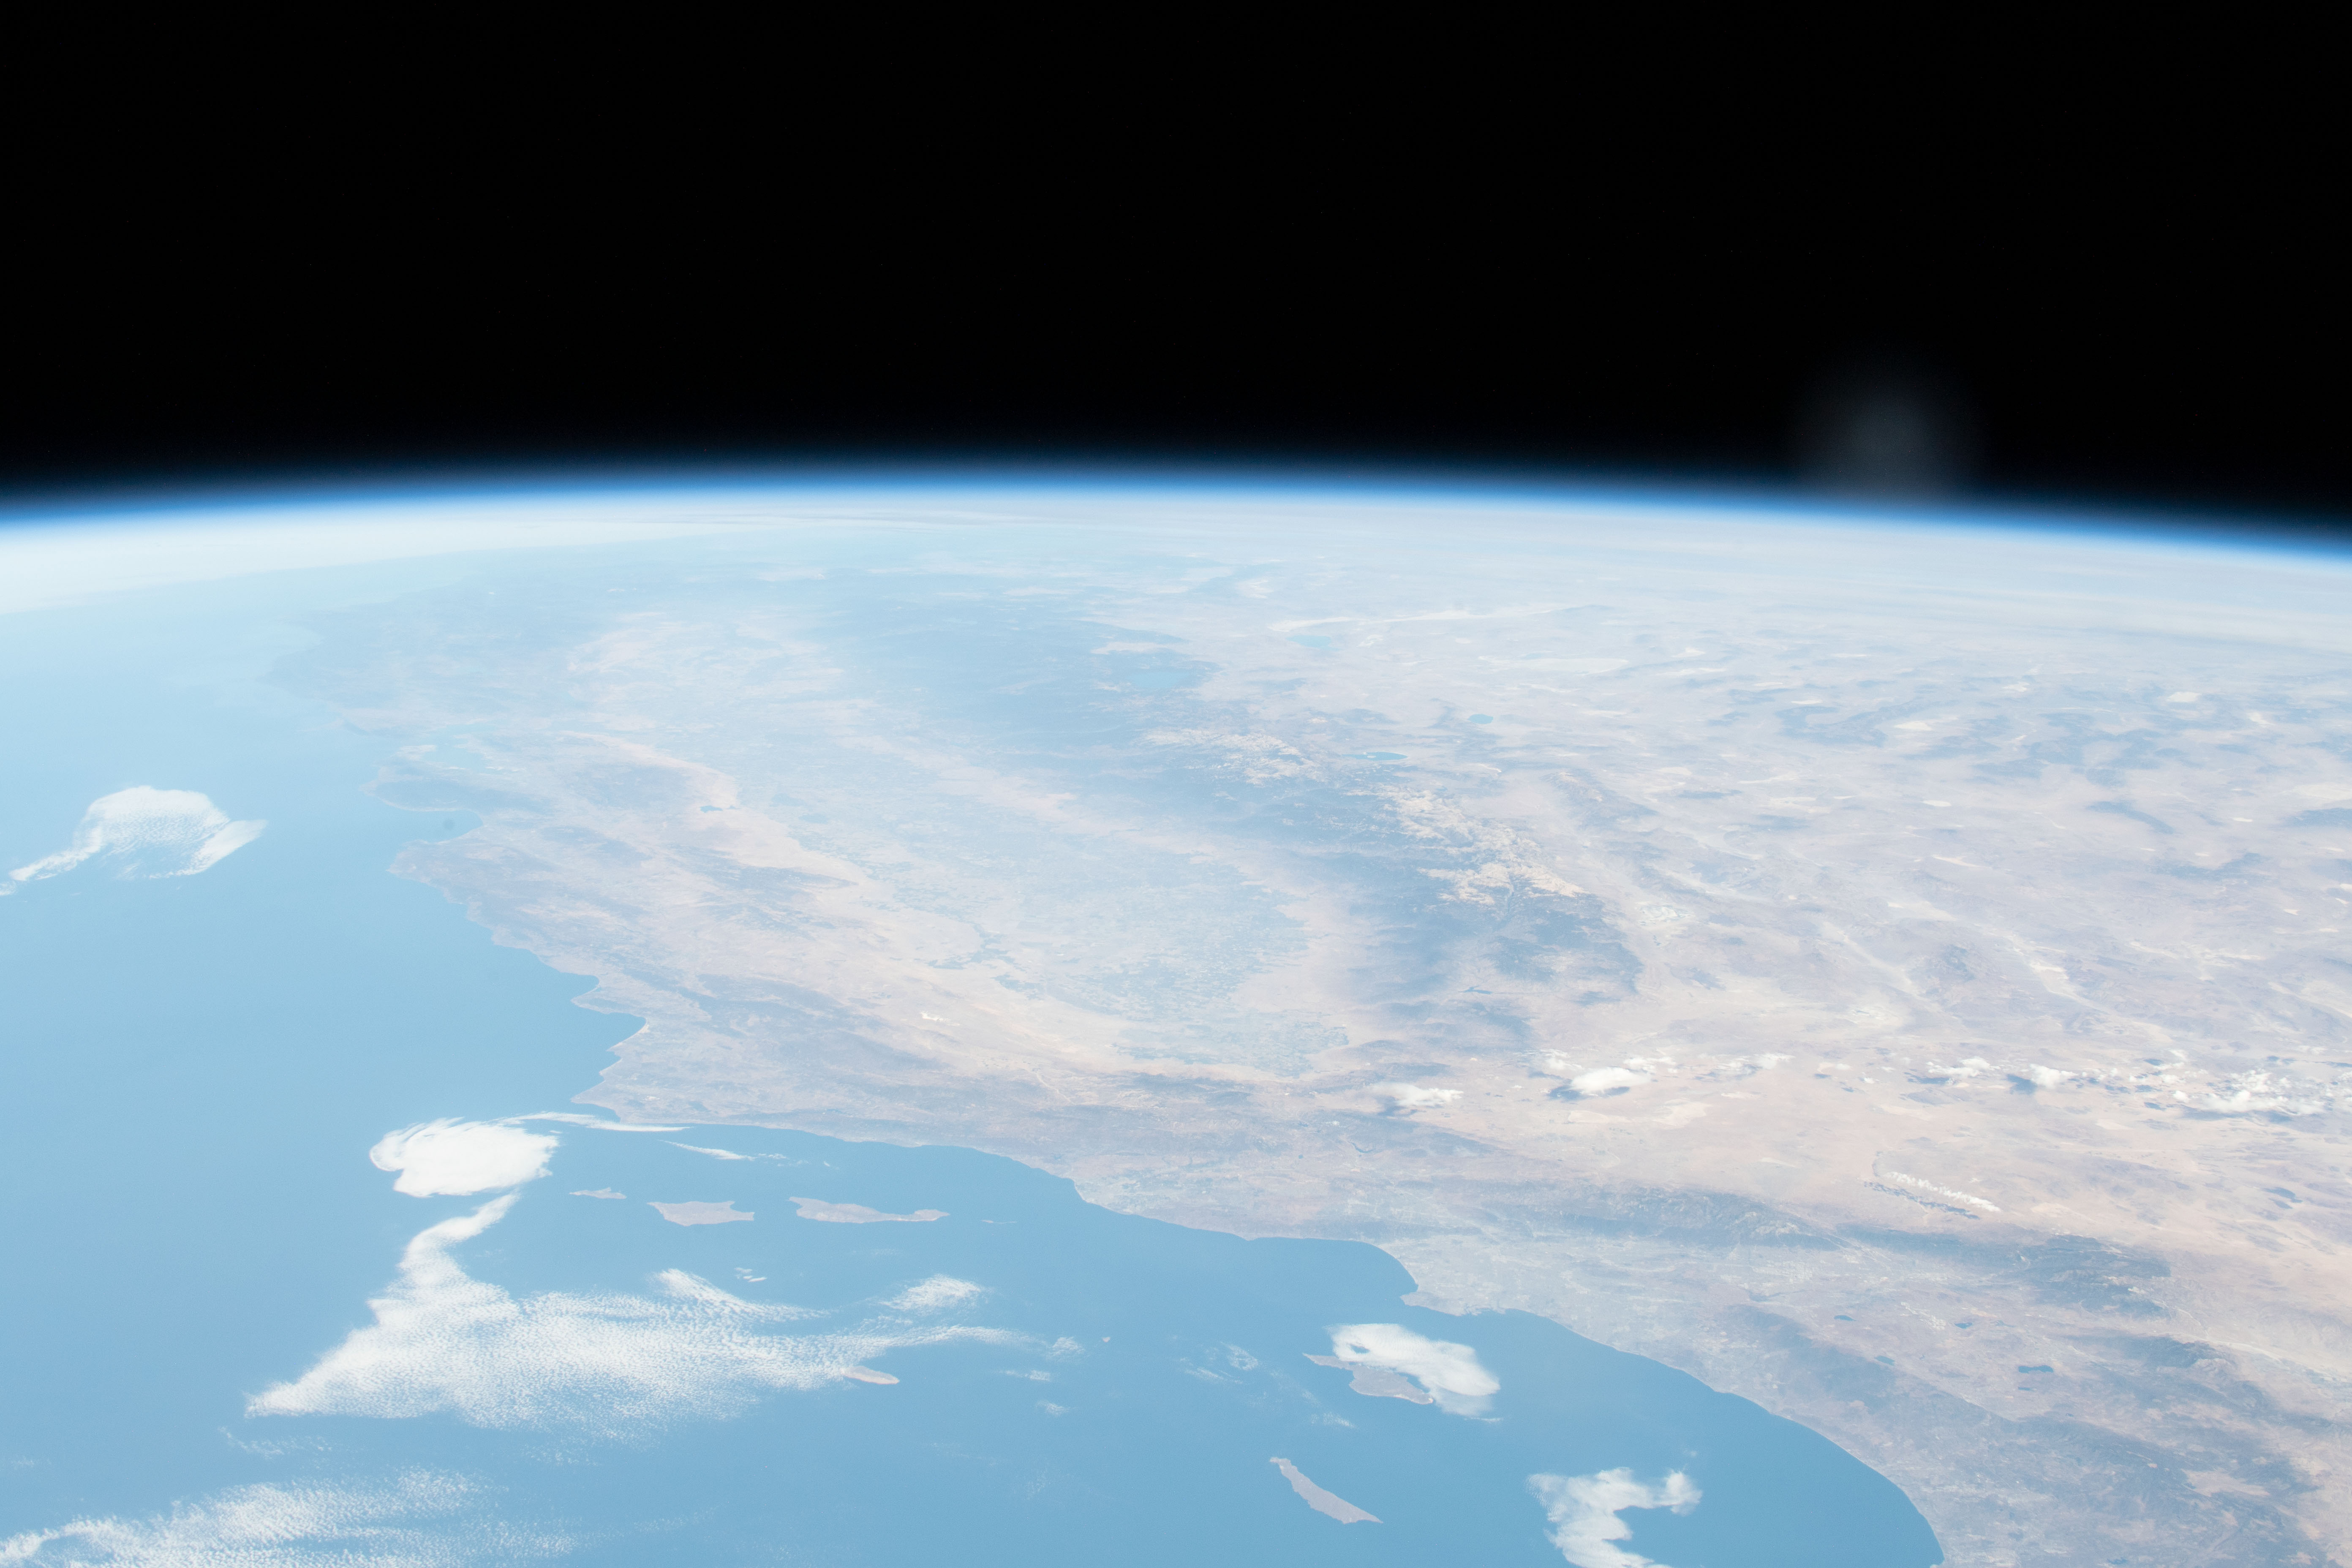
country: USA-CALIFORNIA
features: CALIFORNIA, SIERRA NEVADA
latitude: 37.0
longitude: -119.5
